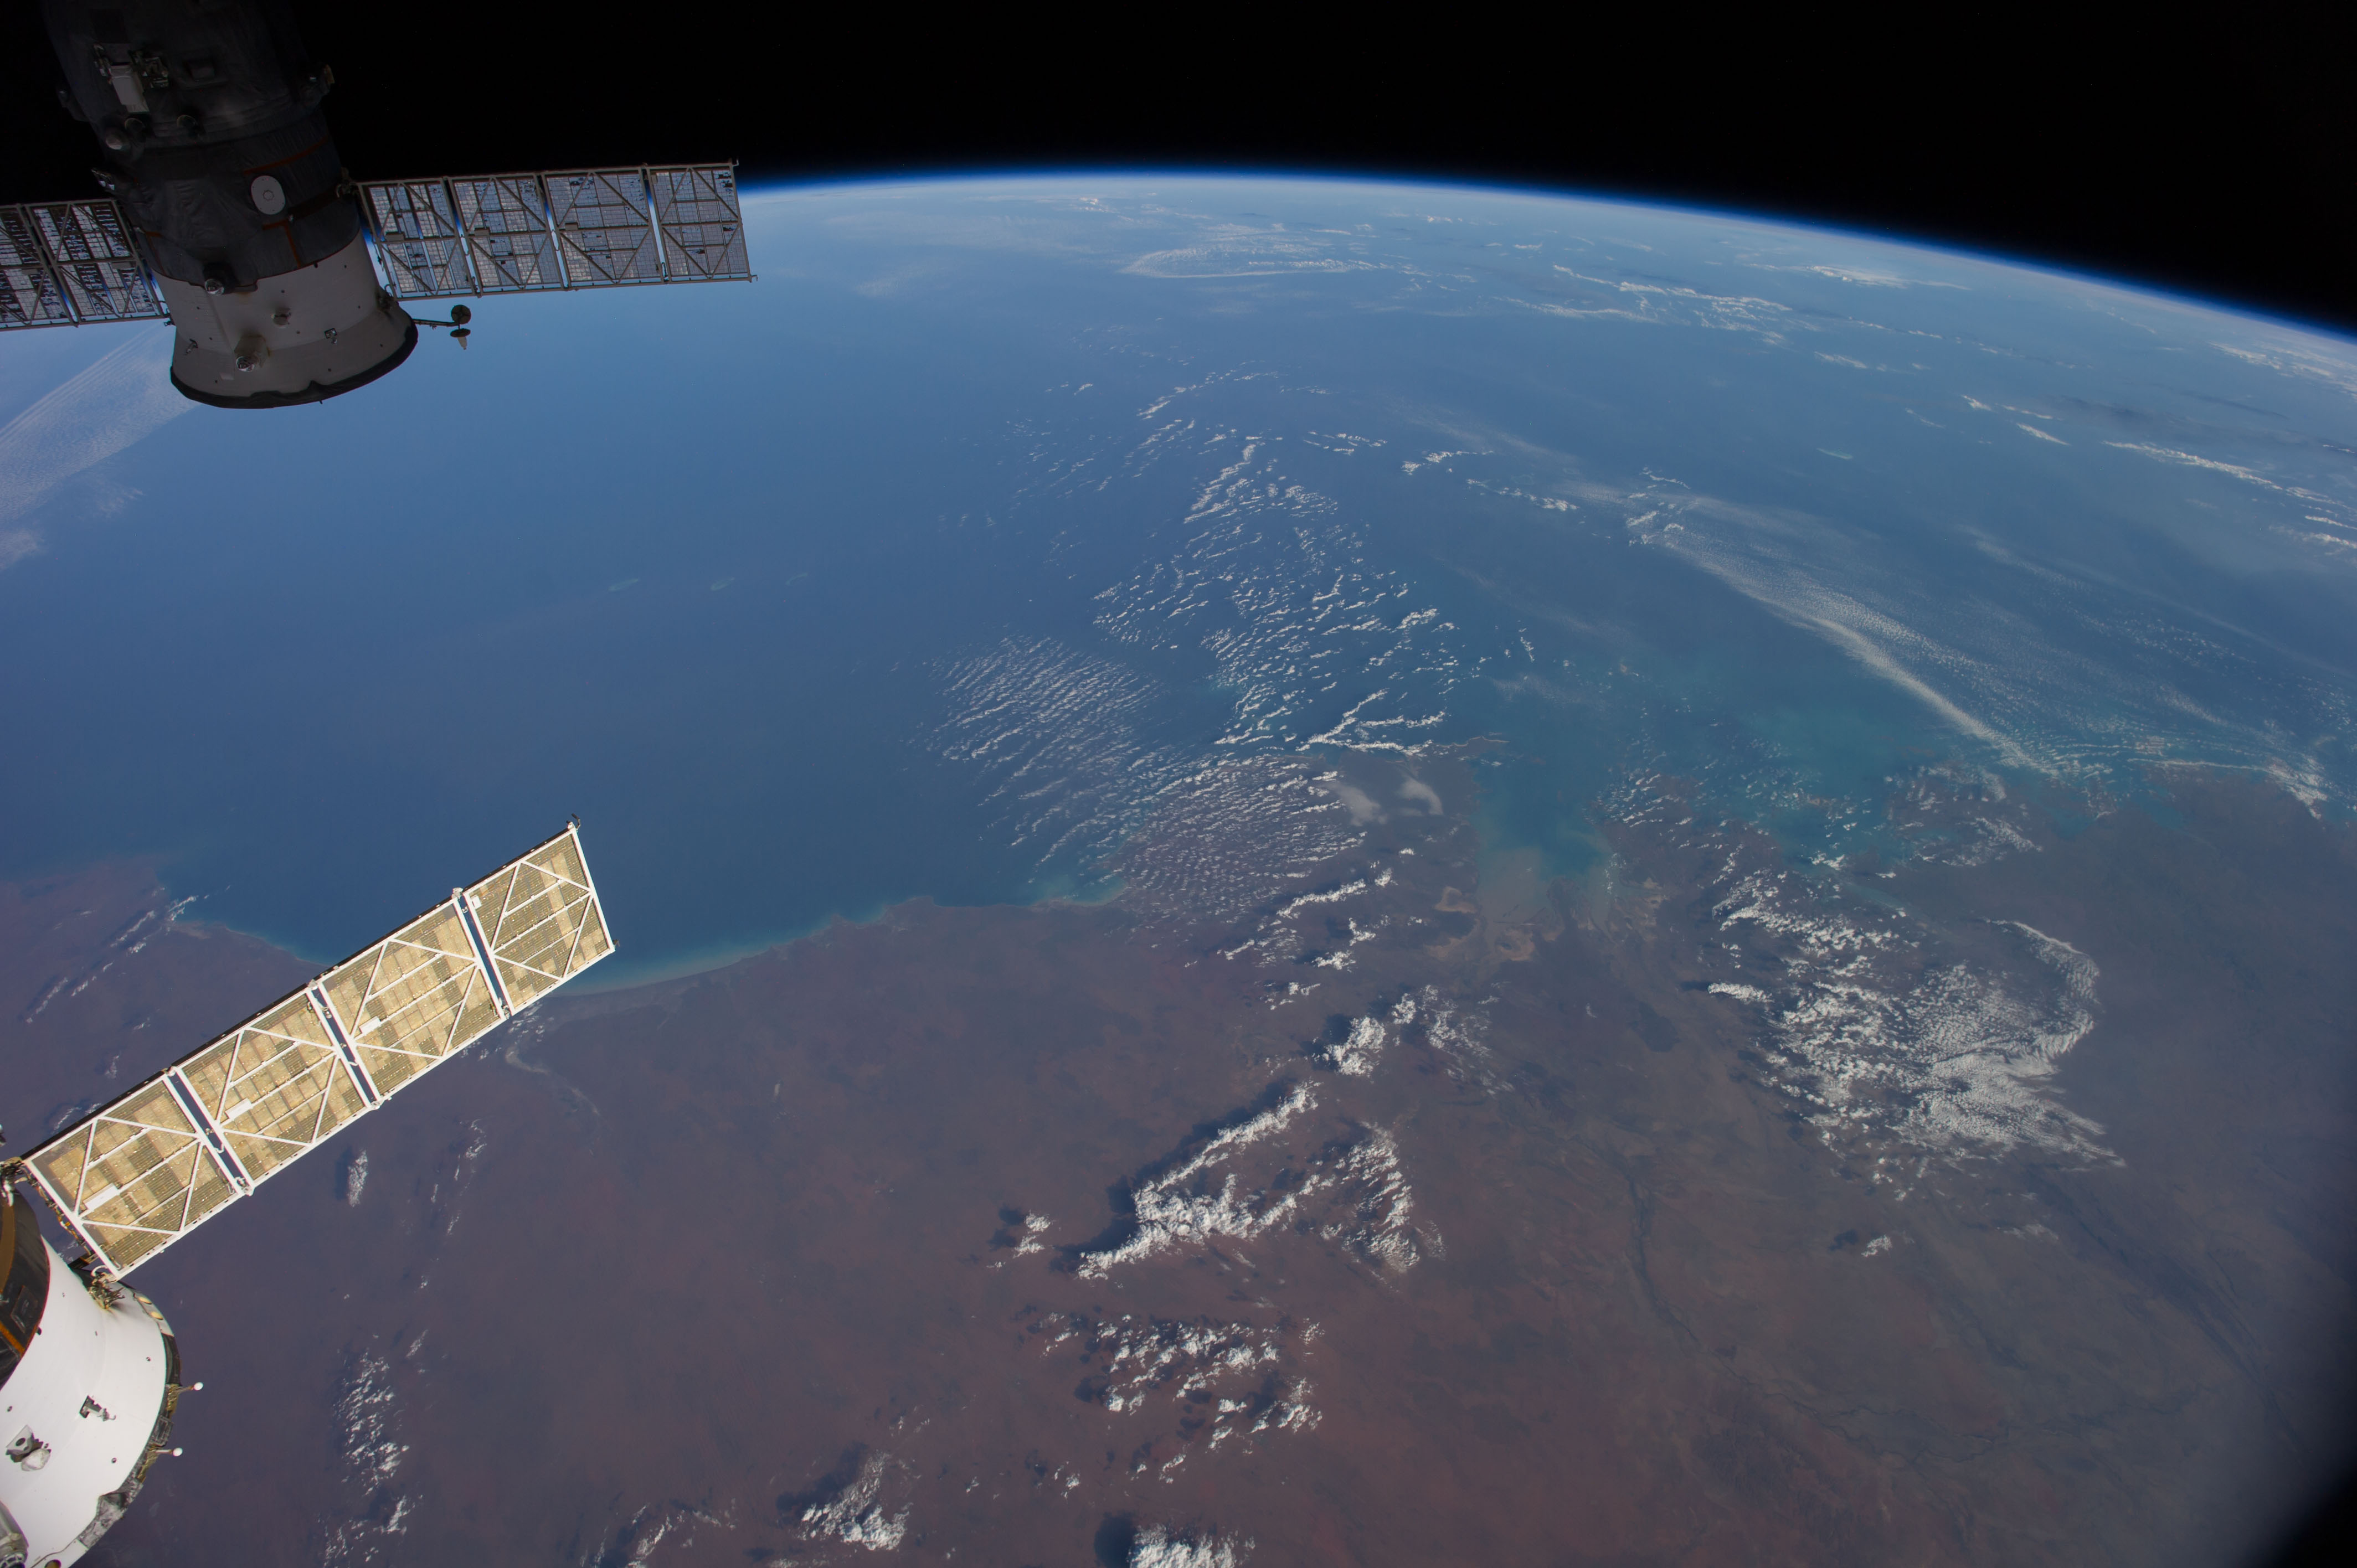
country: AUSTRALIA-WA
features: INDIAN O., KING SOUND, FITZROY R., ATMOSPHERIC LIMB
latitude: -17.5
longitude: 122.5
